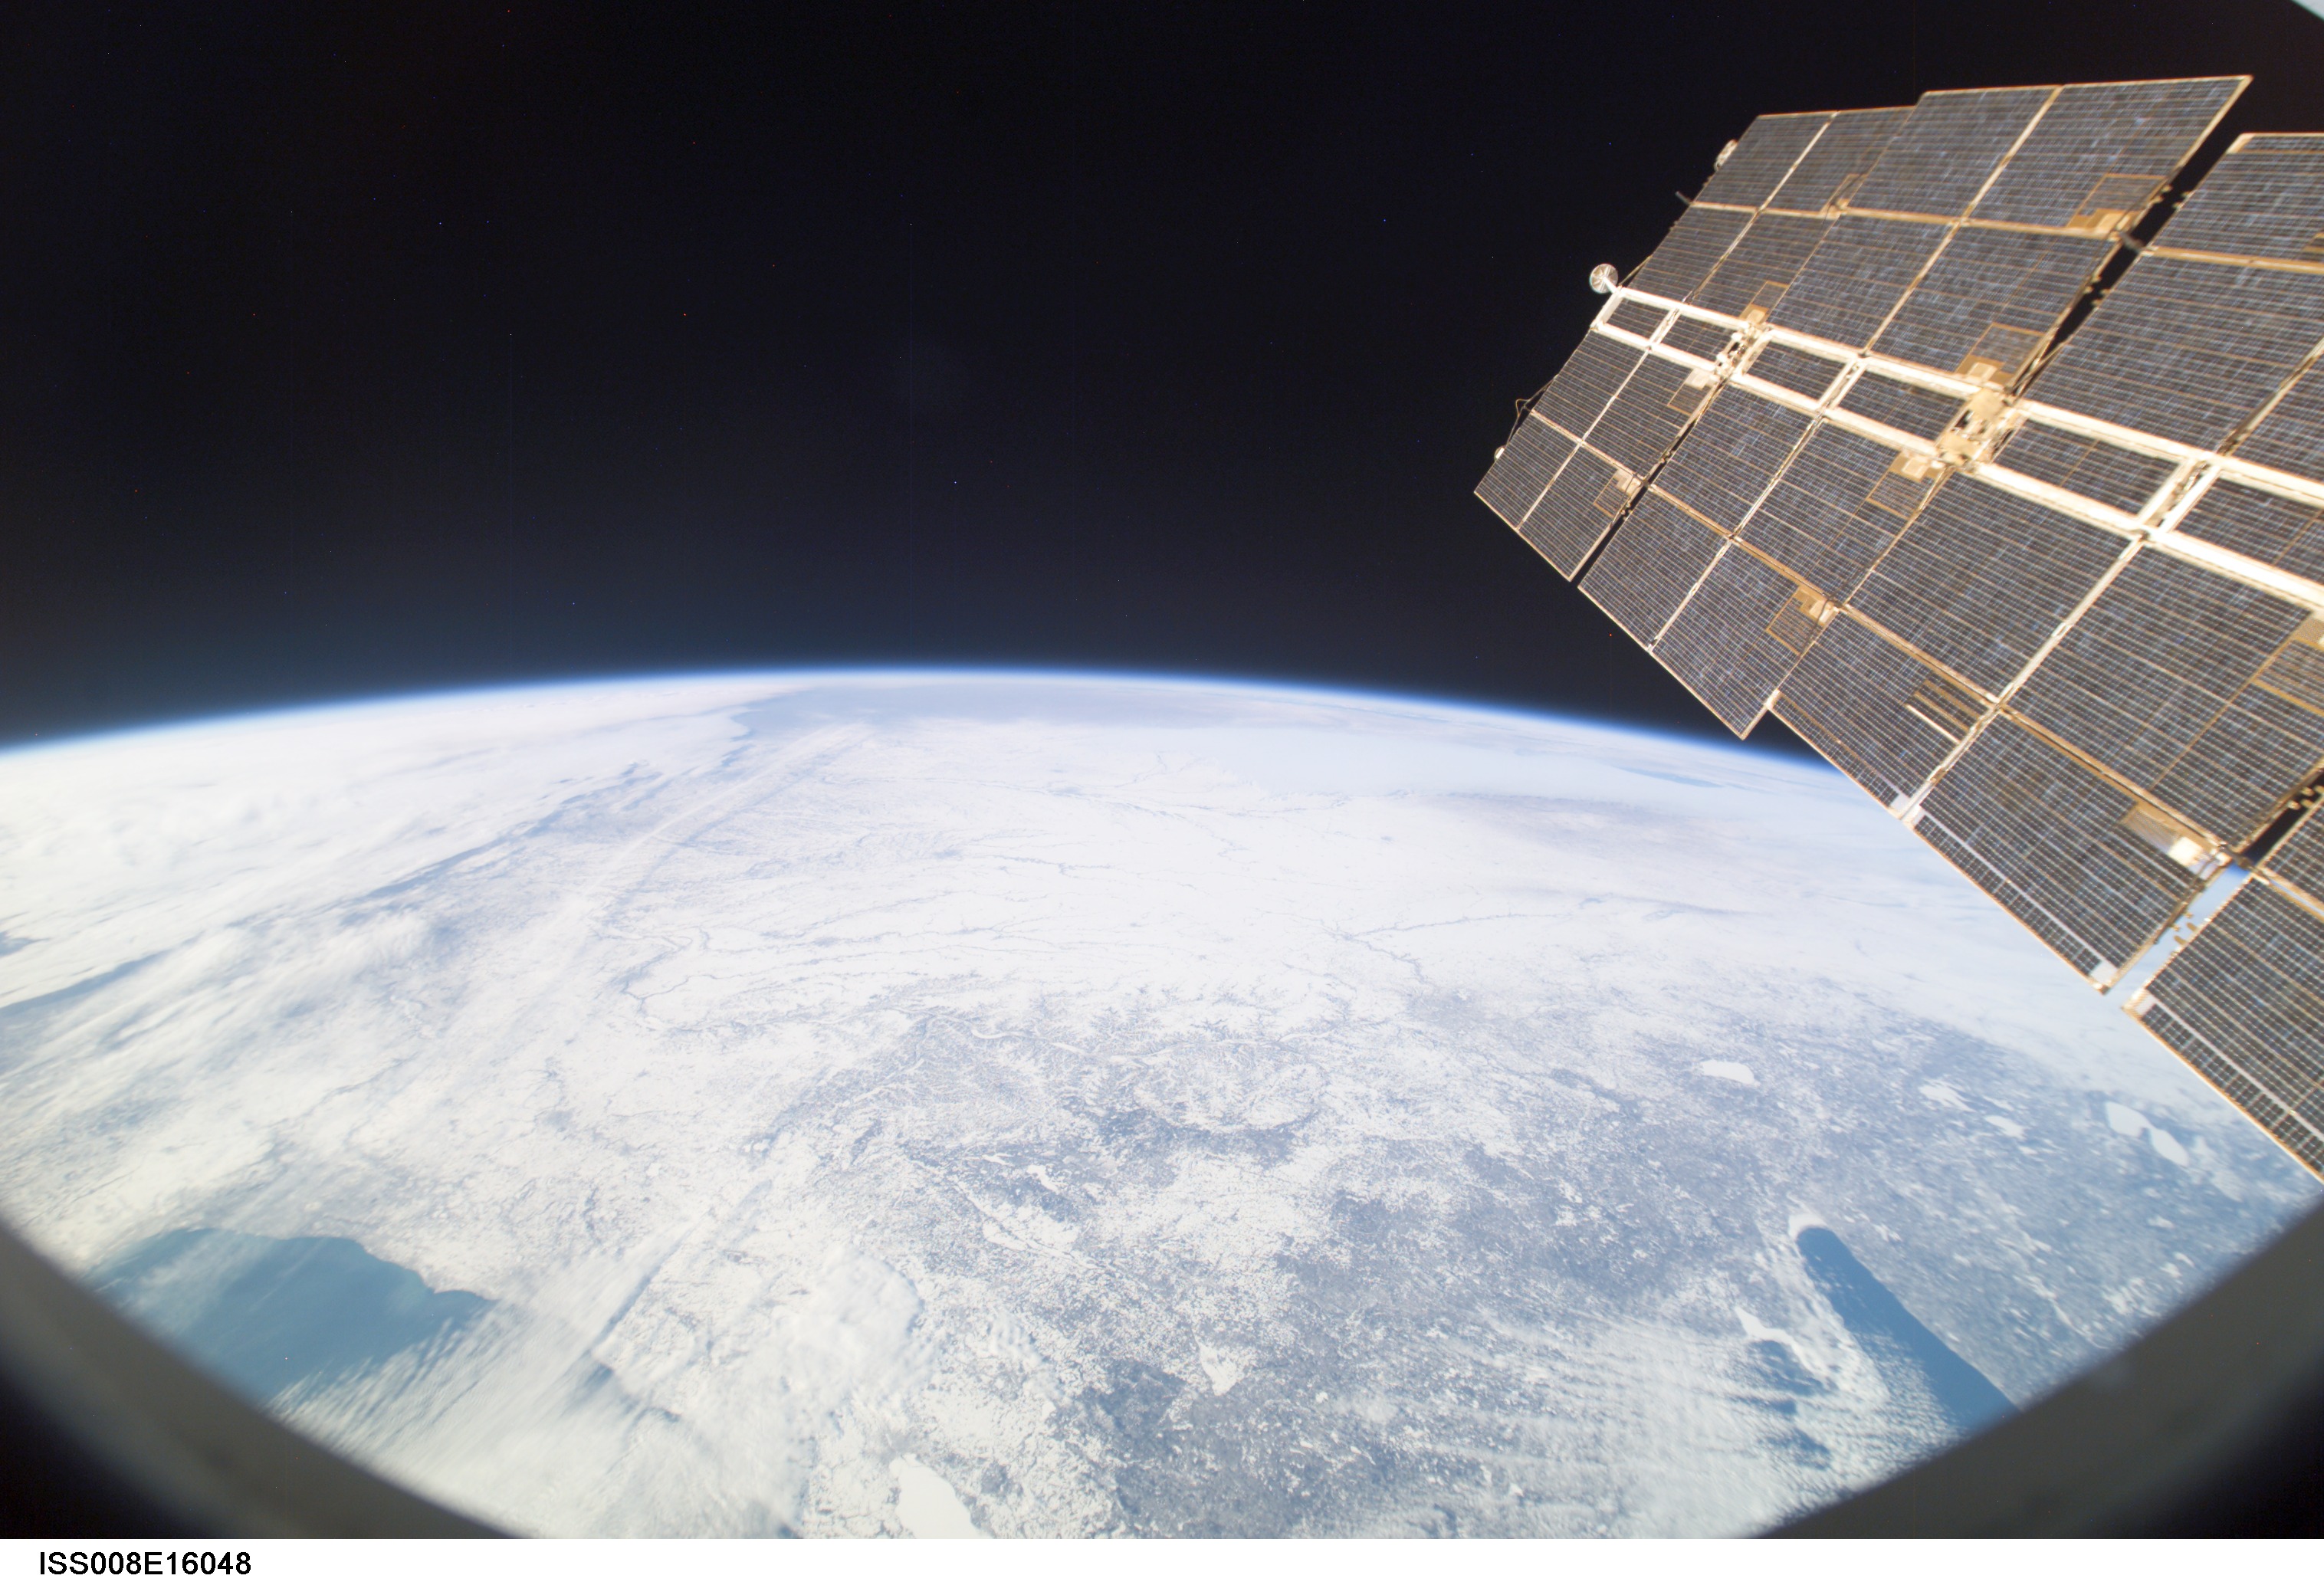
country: USA-MINNESOTA
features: L. MICHIGAN, L. SUPERIOR, GREEN B., ATMOSPHERIC LIMB
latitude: 44.0
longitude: -91.5
